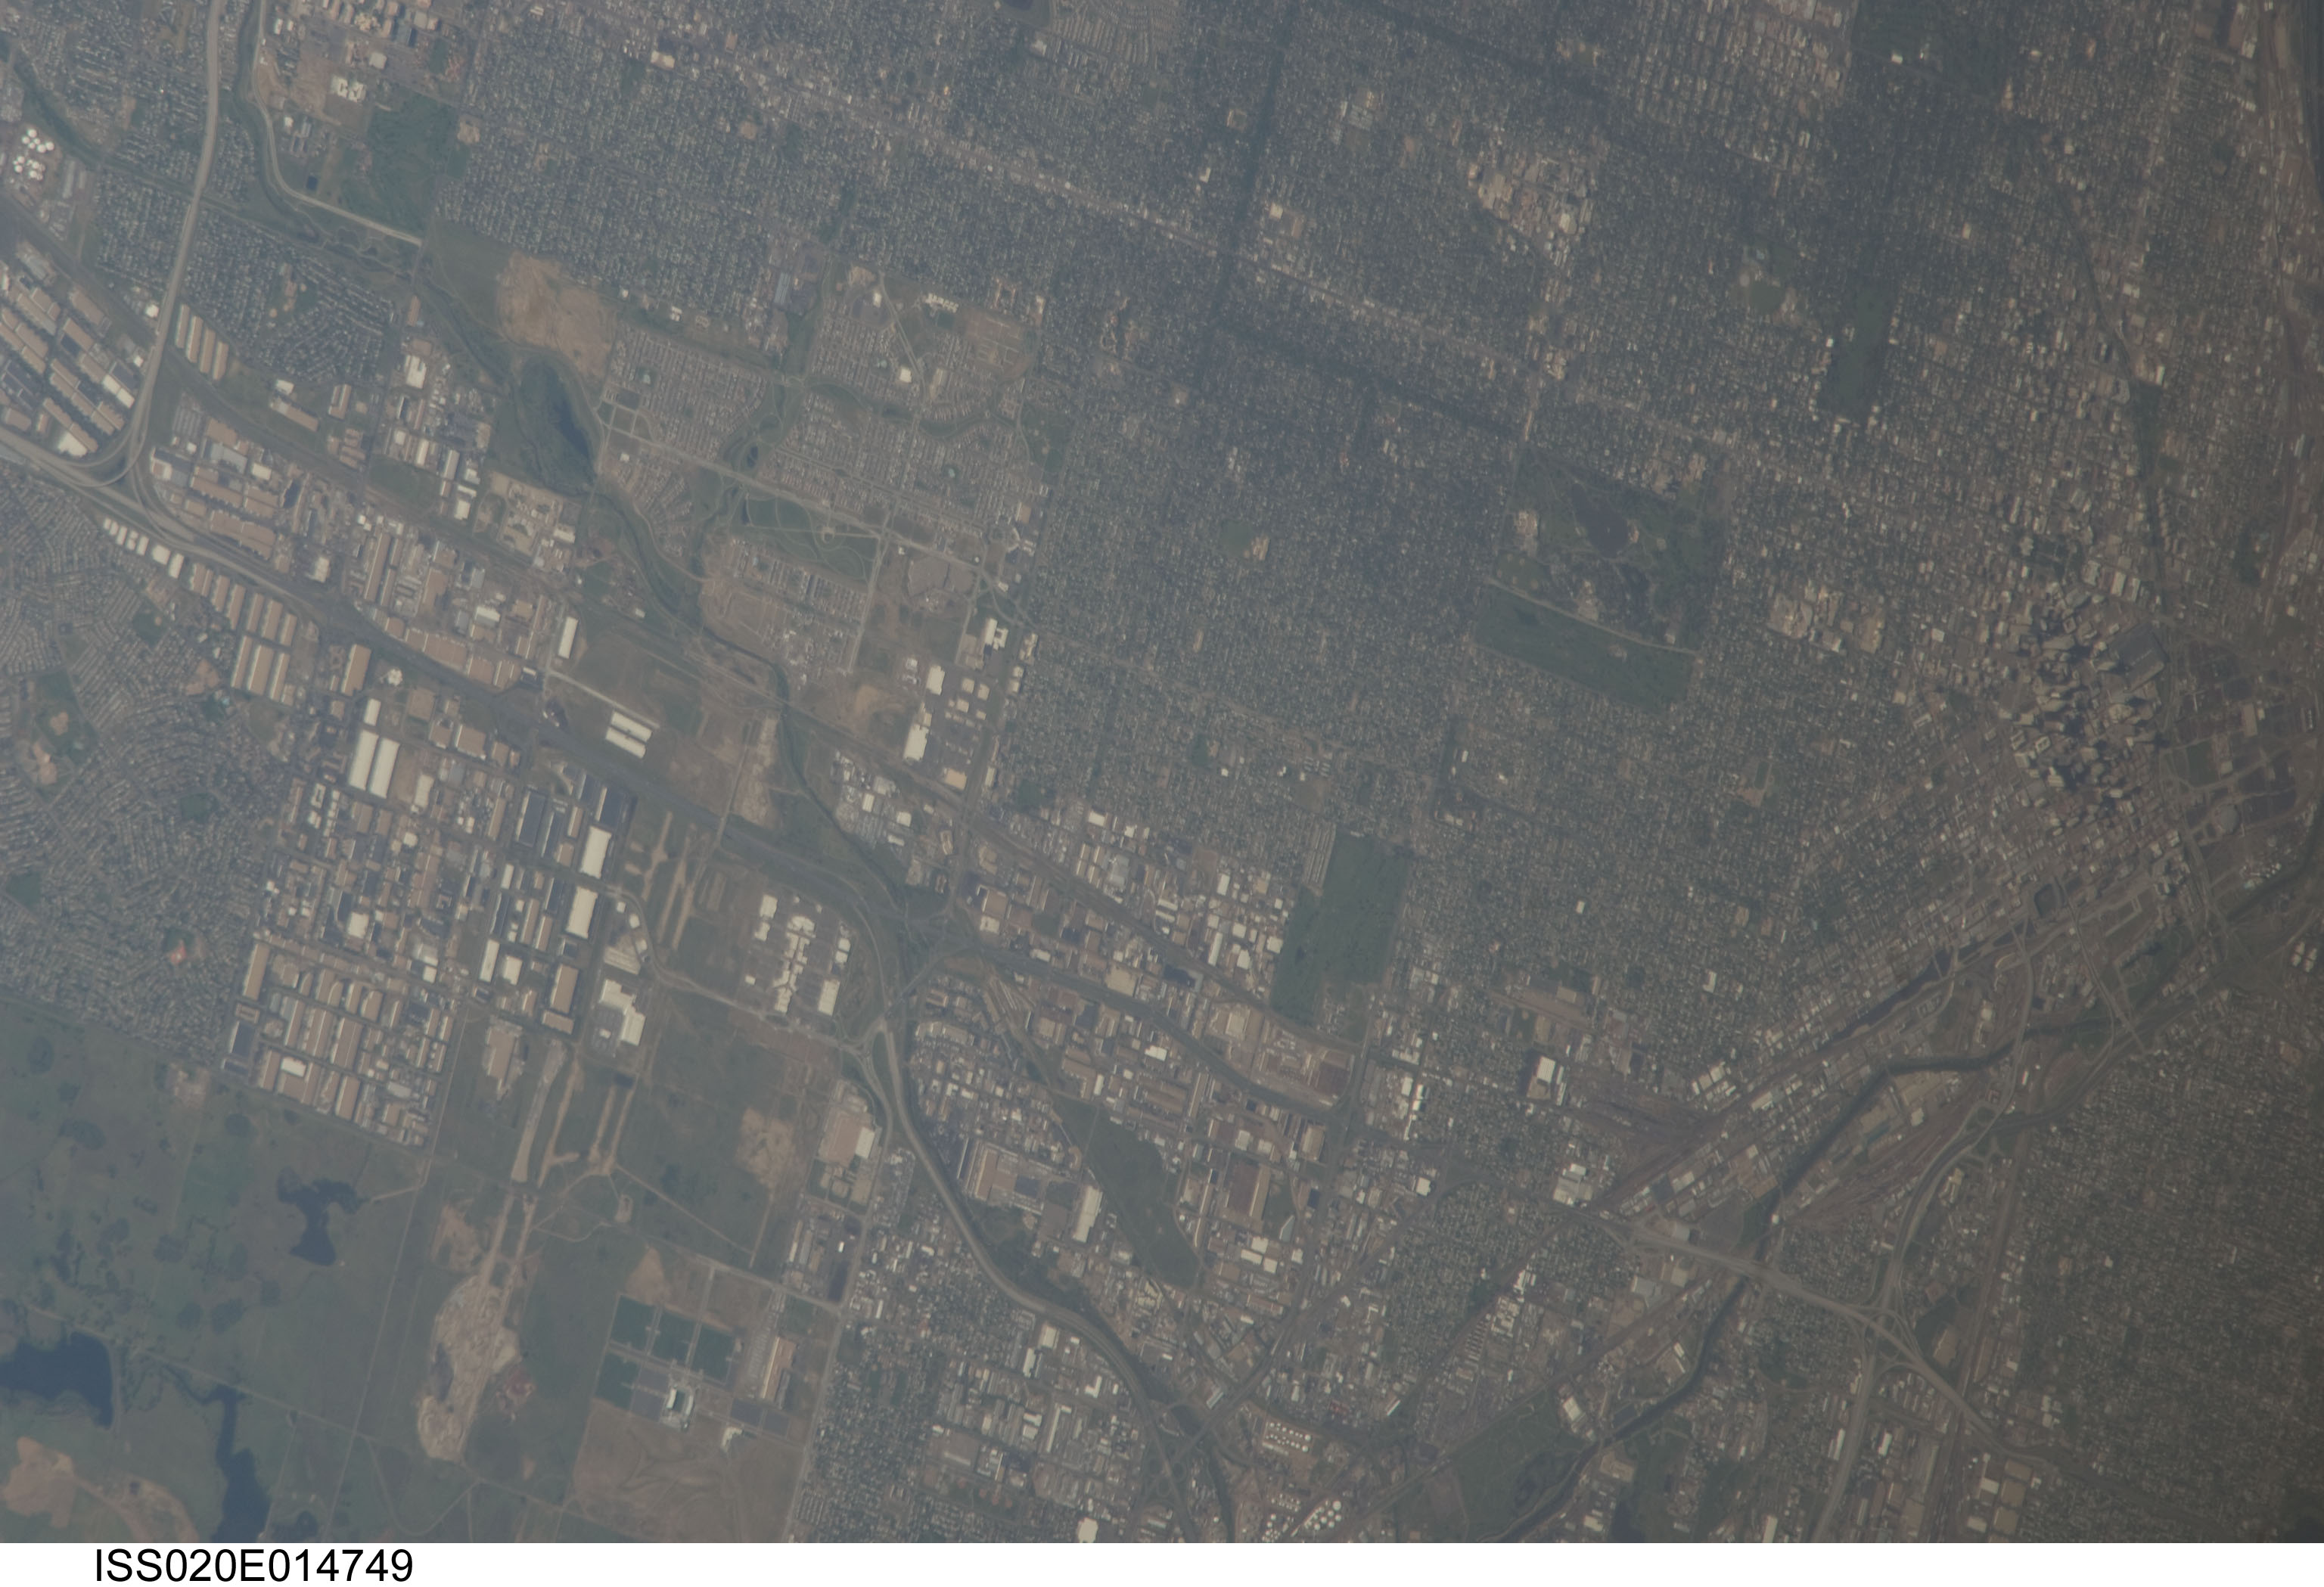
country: USA-COLORADO
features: DENVER COLORADO,STAPLETON CO,SOUTH PLATTE RIVER
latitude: 39.8
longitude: -104.9
